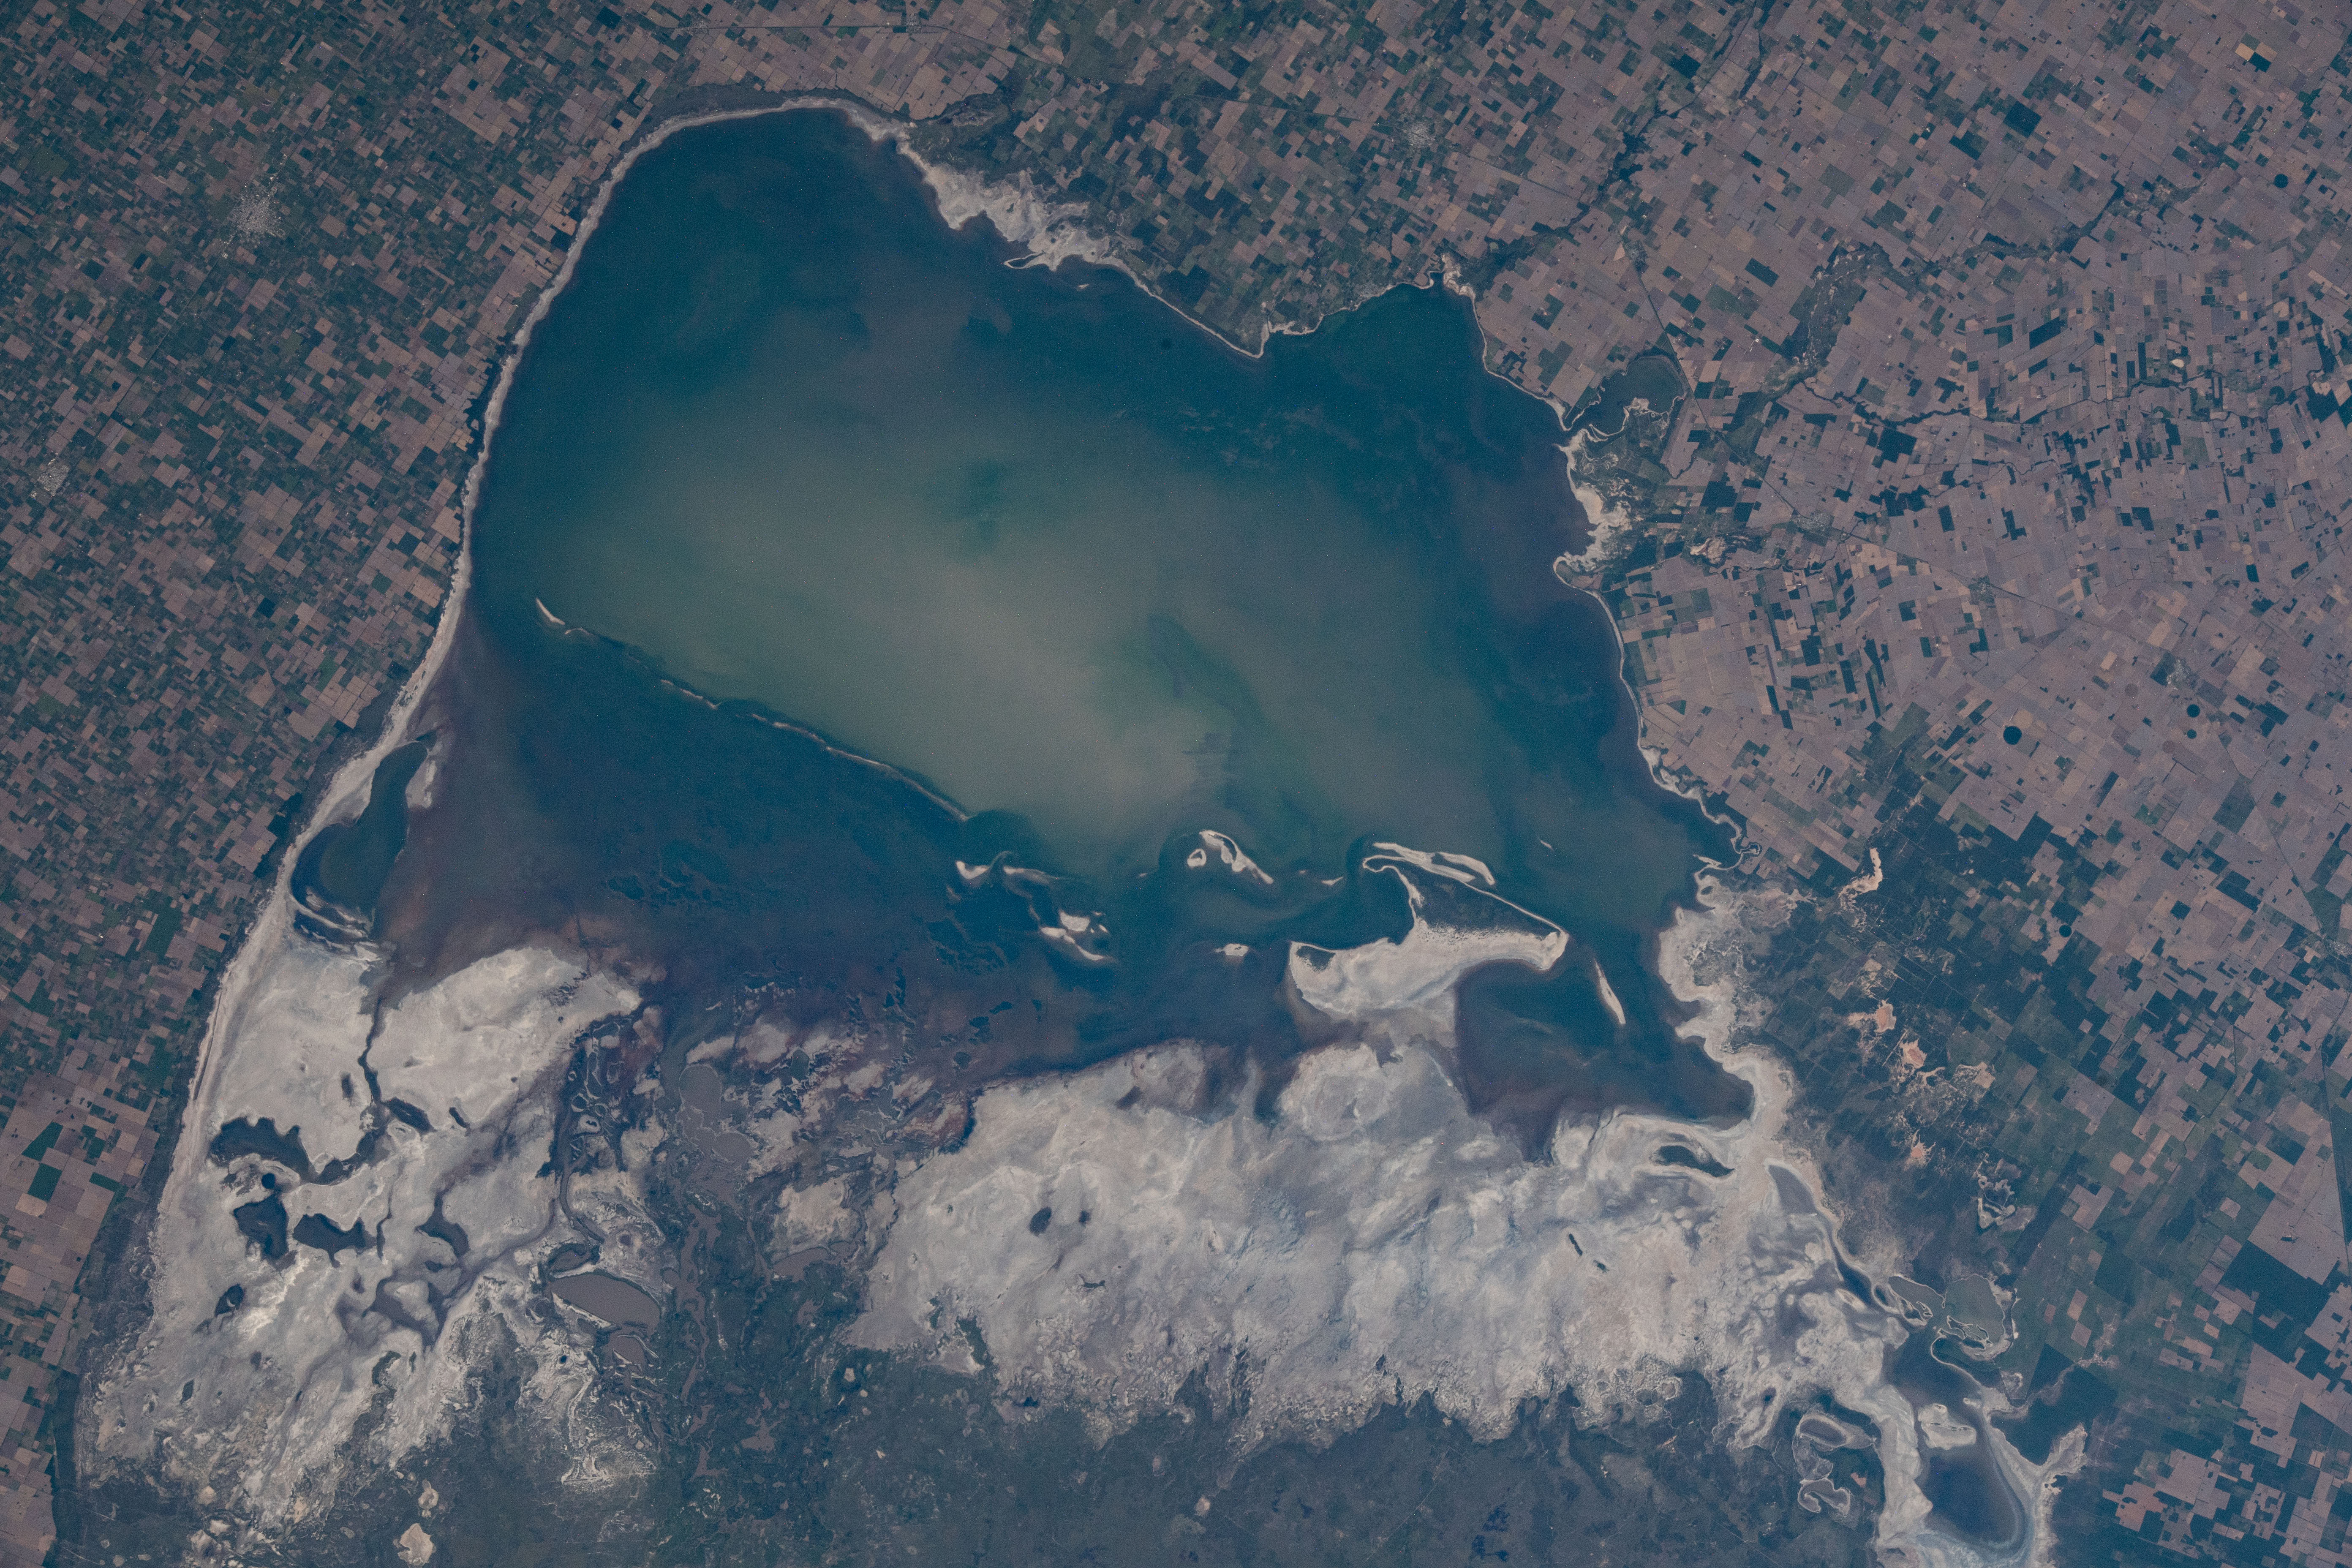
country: ARGENTINA
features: LAGUNA MAR CHIQUITA
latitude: -30.5
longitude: -62.7
